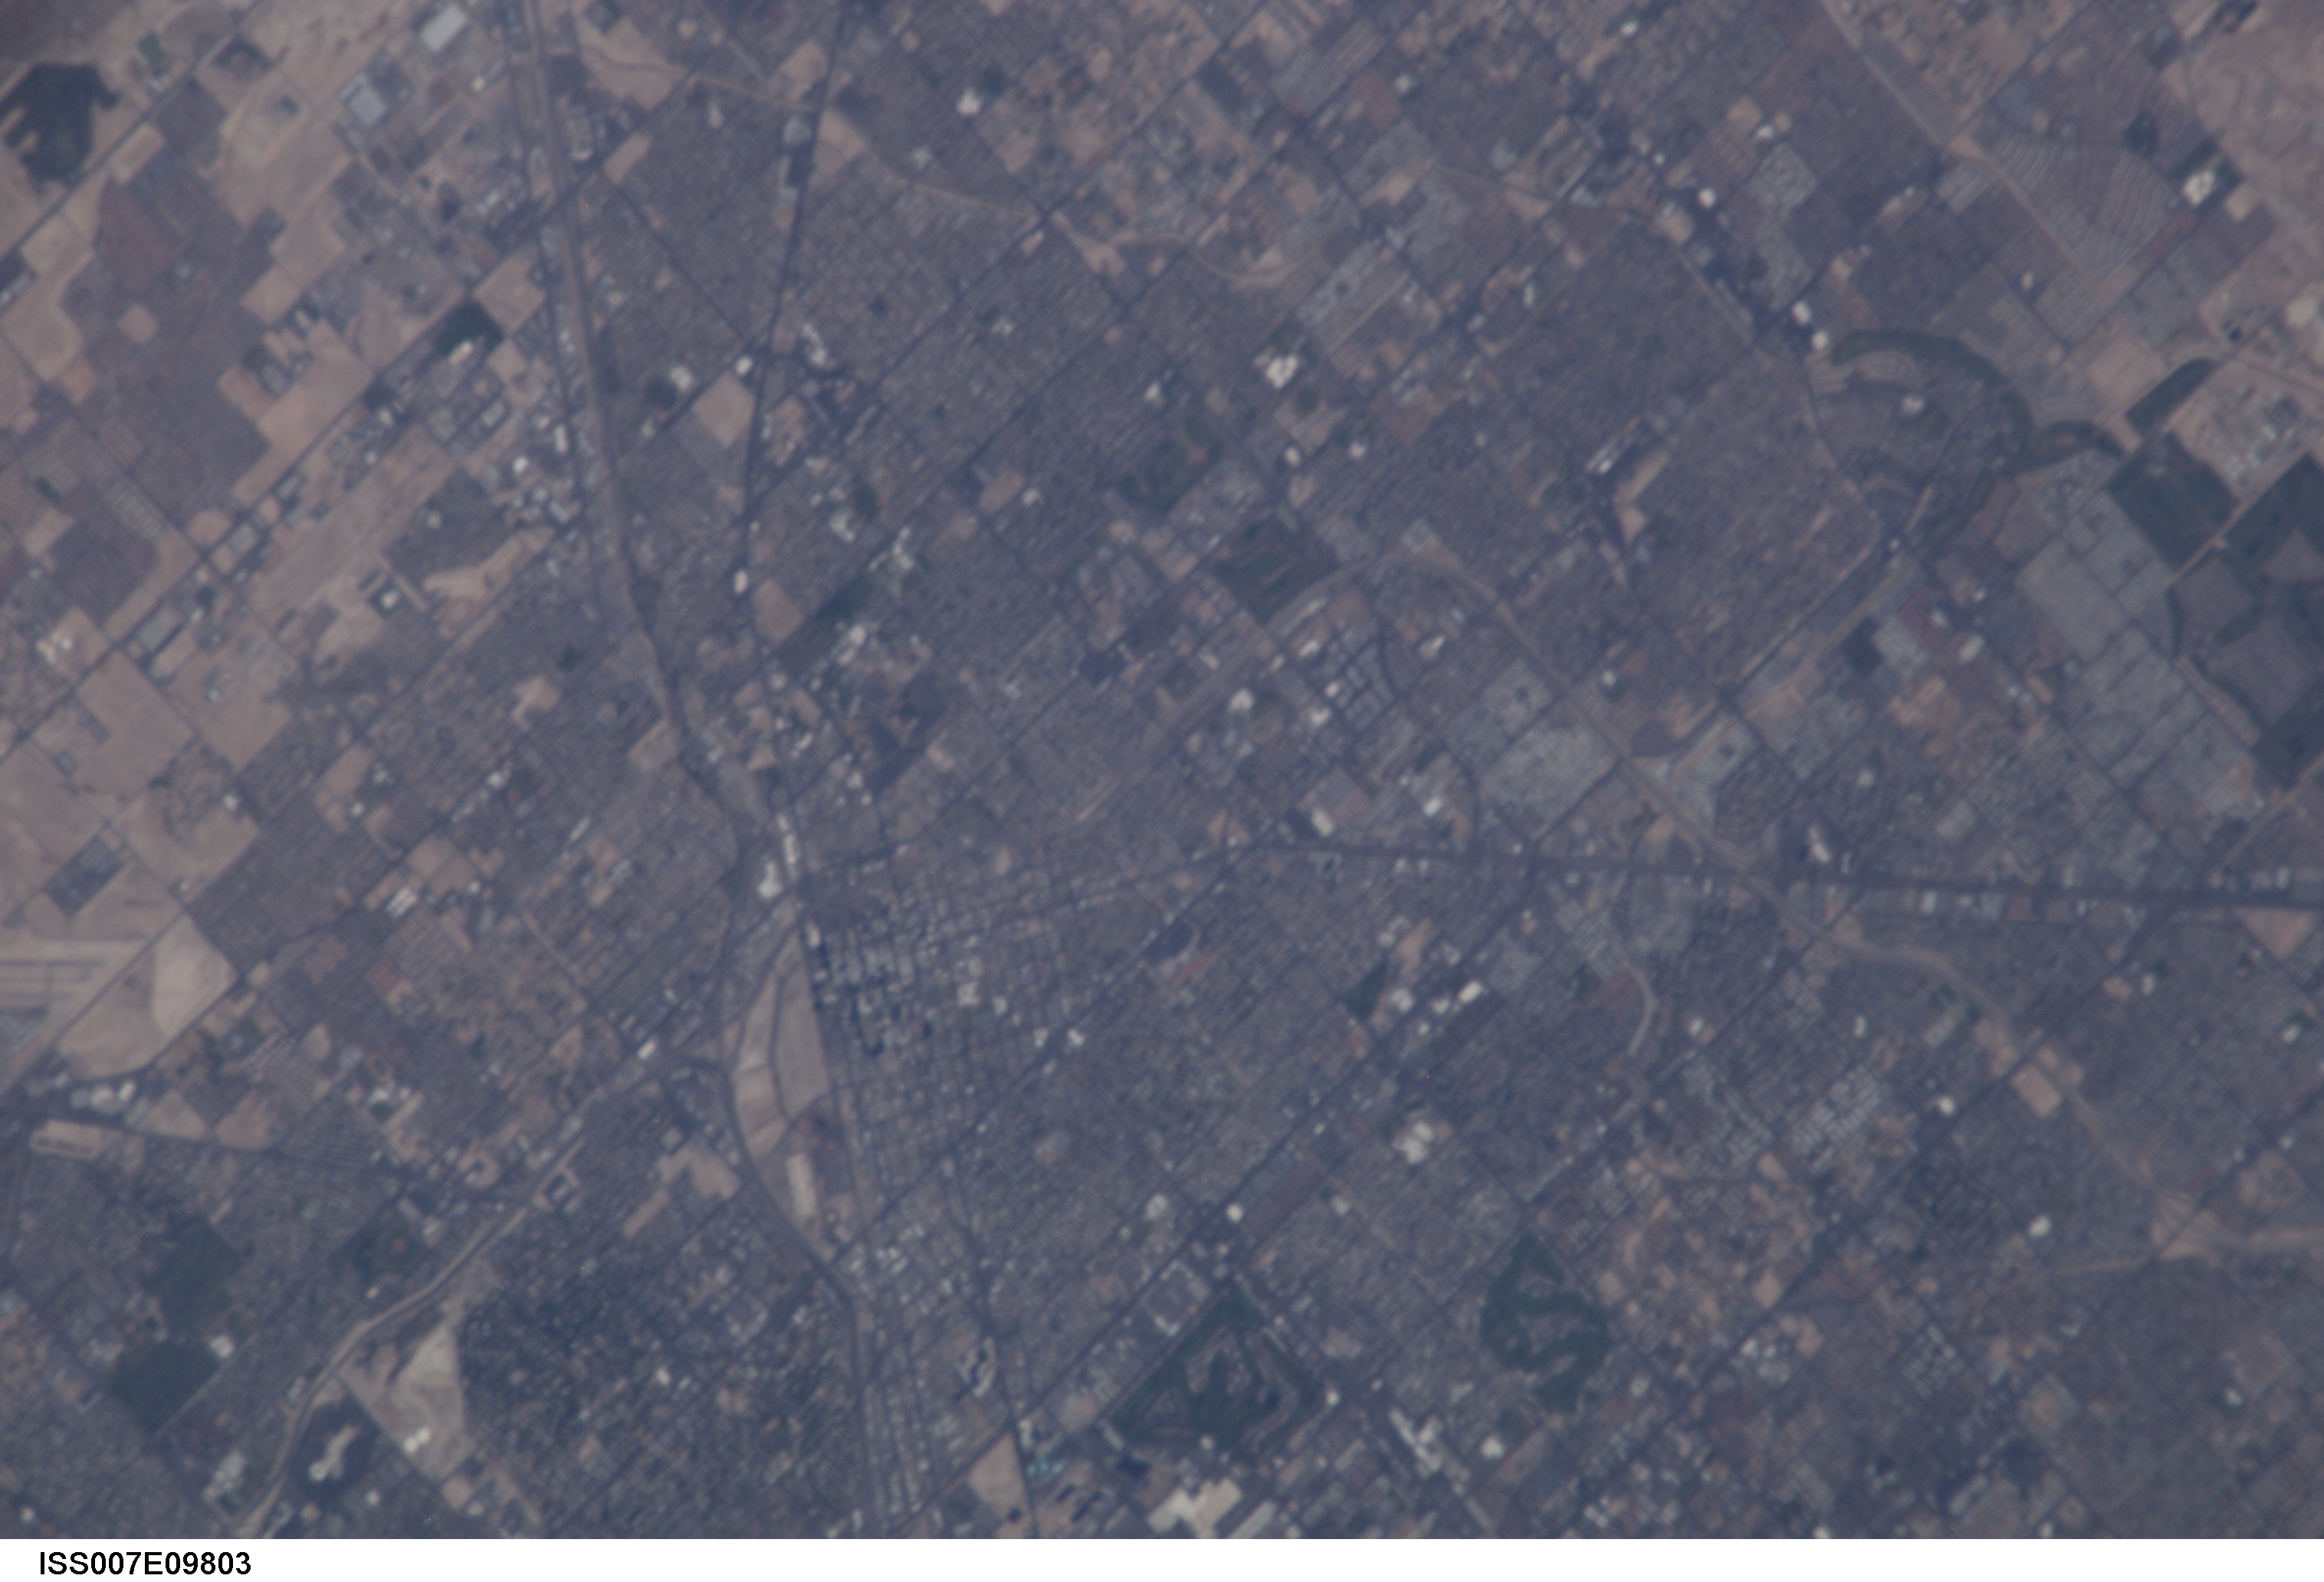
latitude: 36.0
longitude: -115.0
